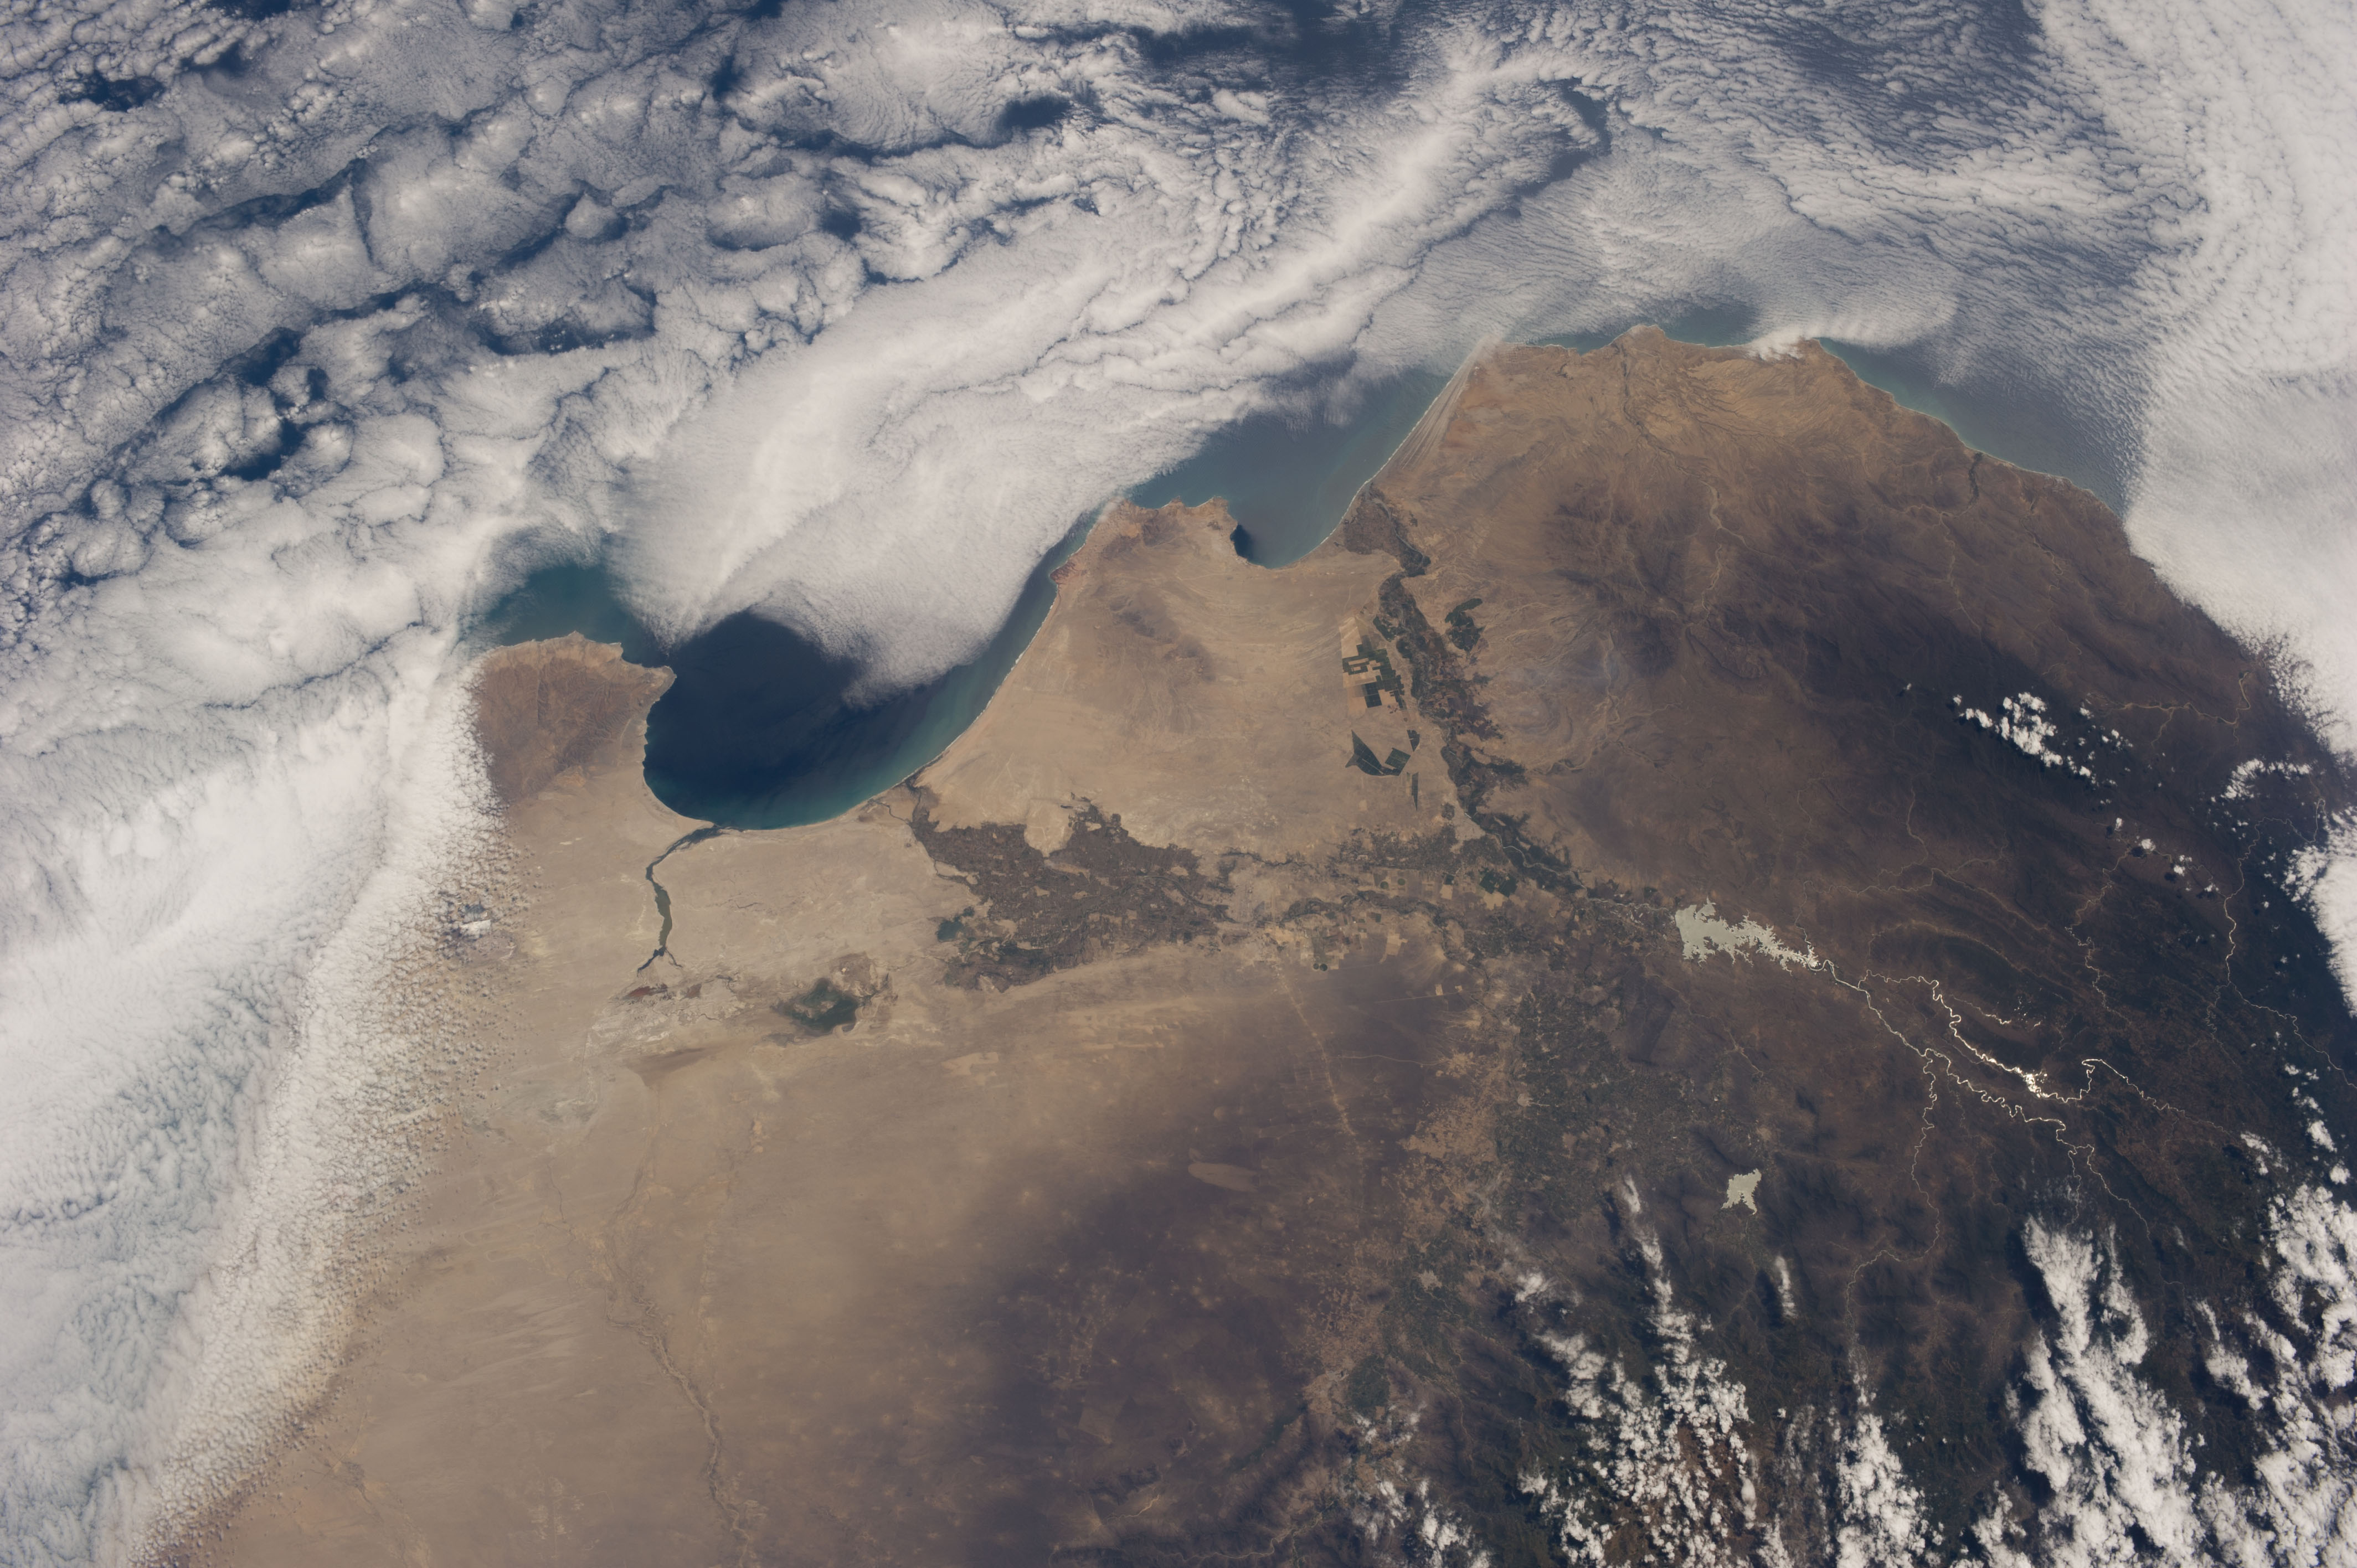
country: PERU
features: PIURA, DESERT, MOUNTAINS, PACIFIC OCEAN
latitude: -5.2
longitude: -80.8
